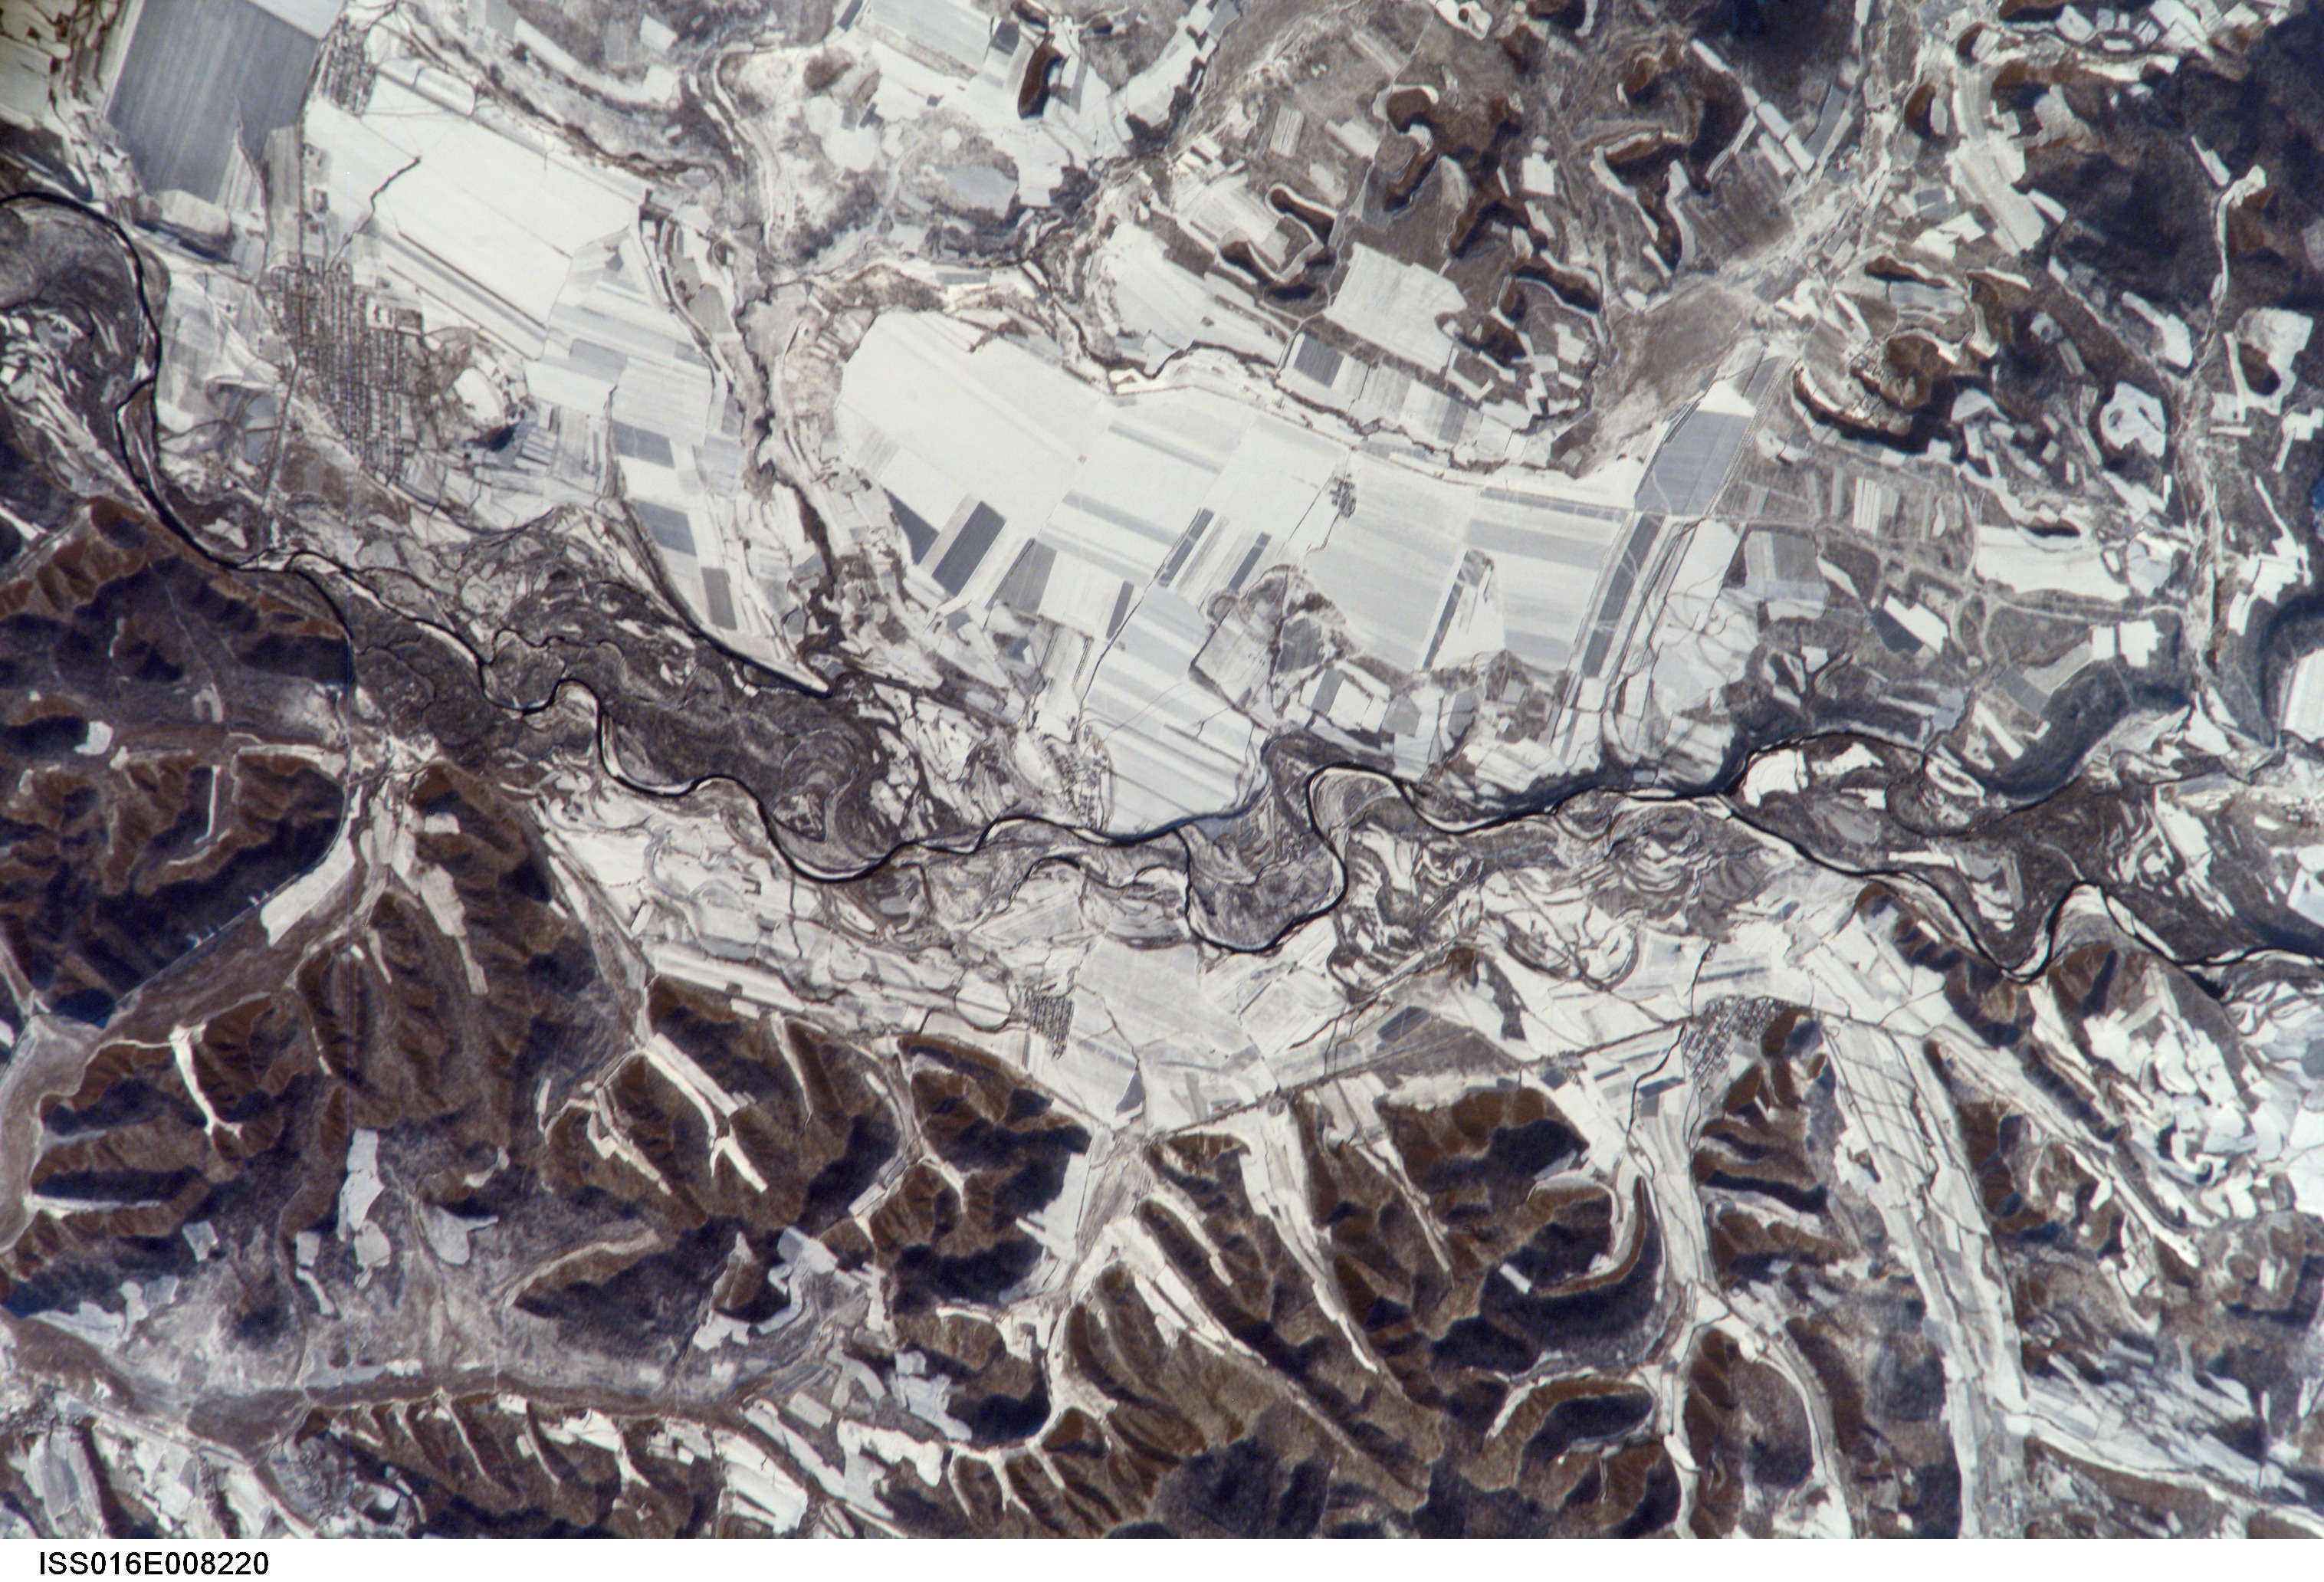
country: CHINA
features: LONGTOU AREA, SNOW, HILLS, AGR.
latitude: 49.6
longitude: 123.7
